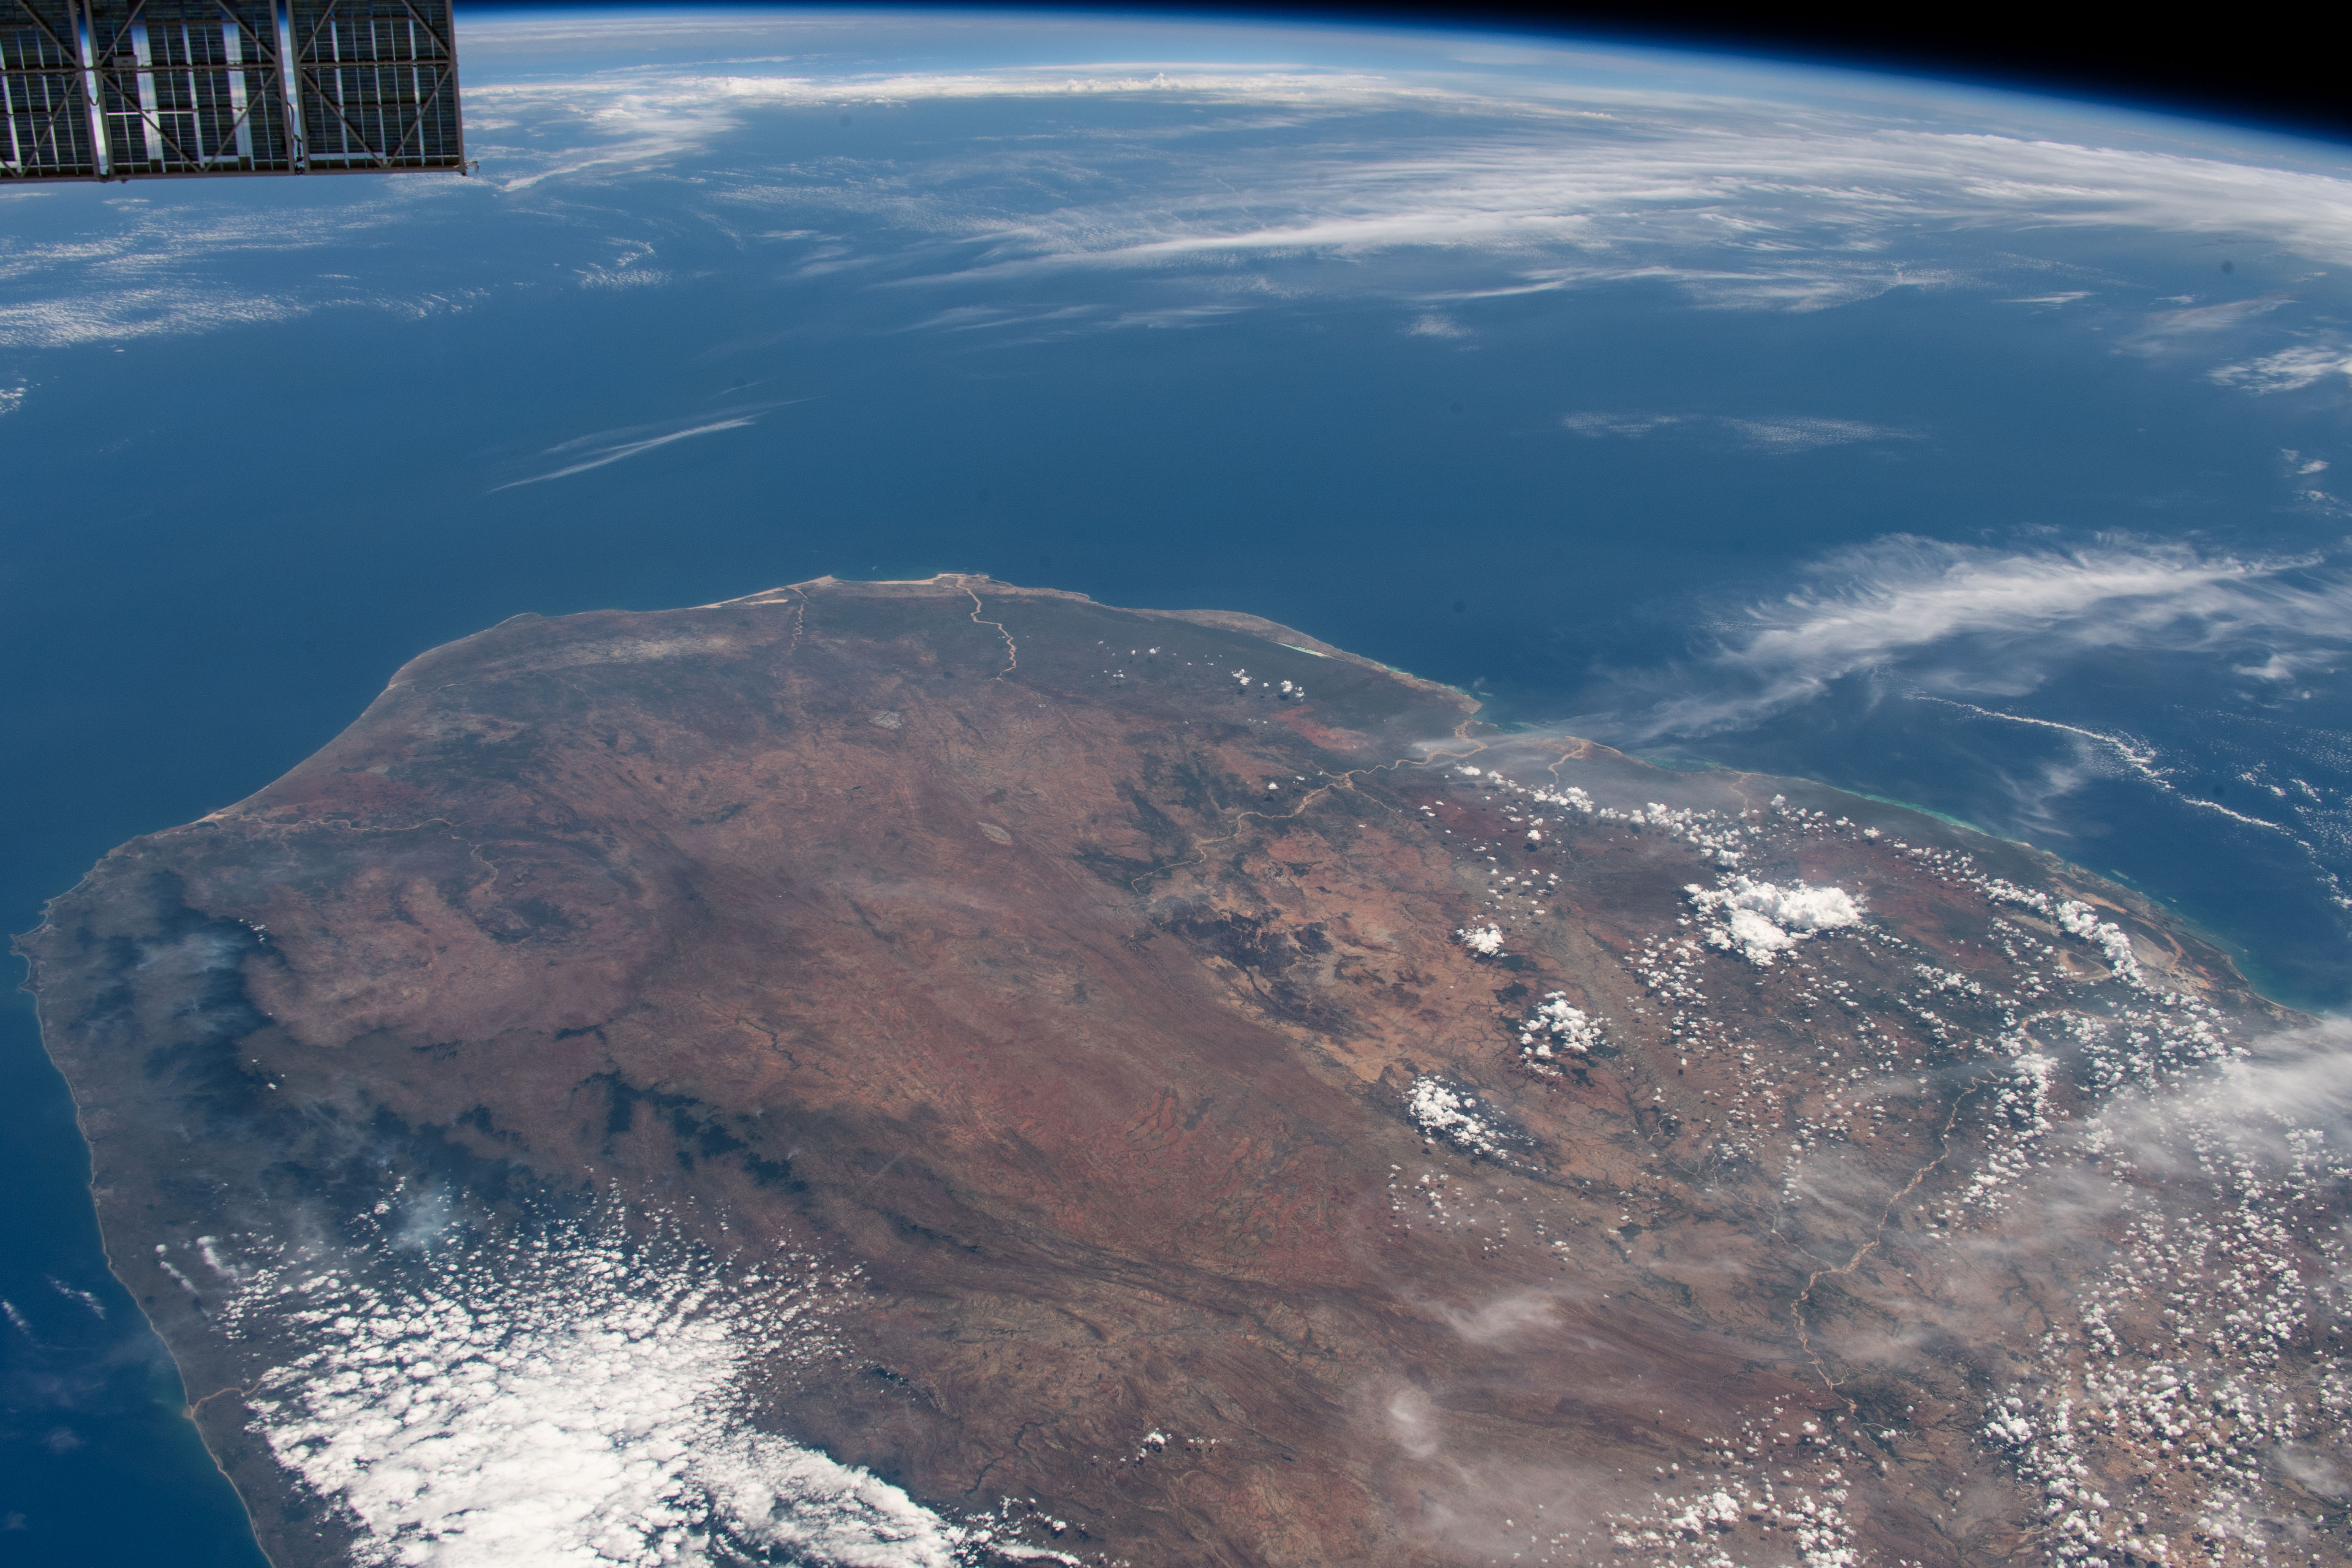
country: MADAGASCAR
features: MADAGASCAR, TOLIARA
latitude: -23.5
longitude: 44.5
